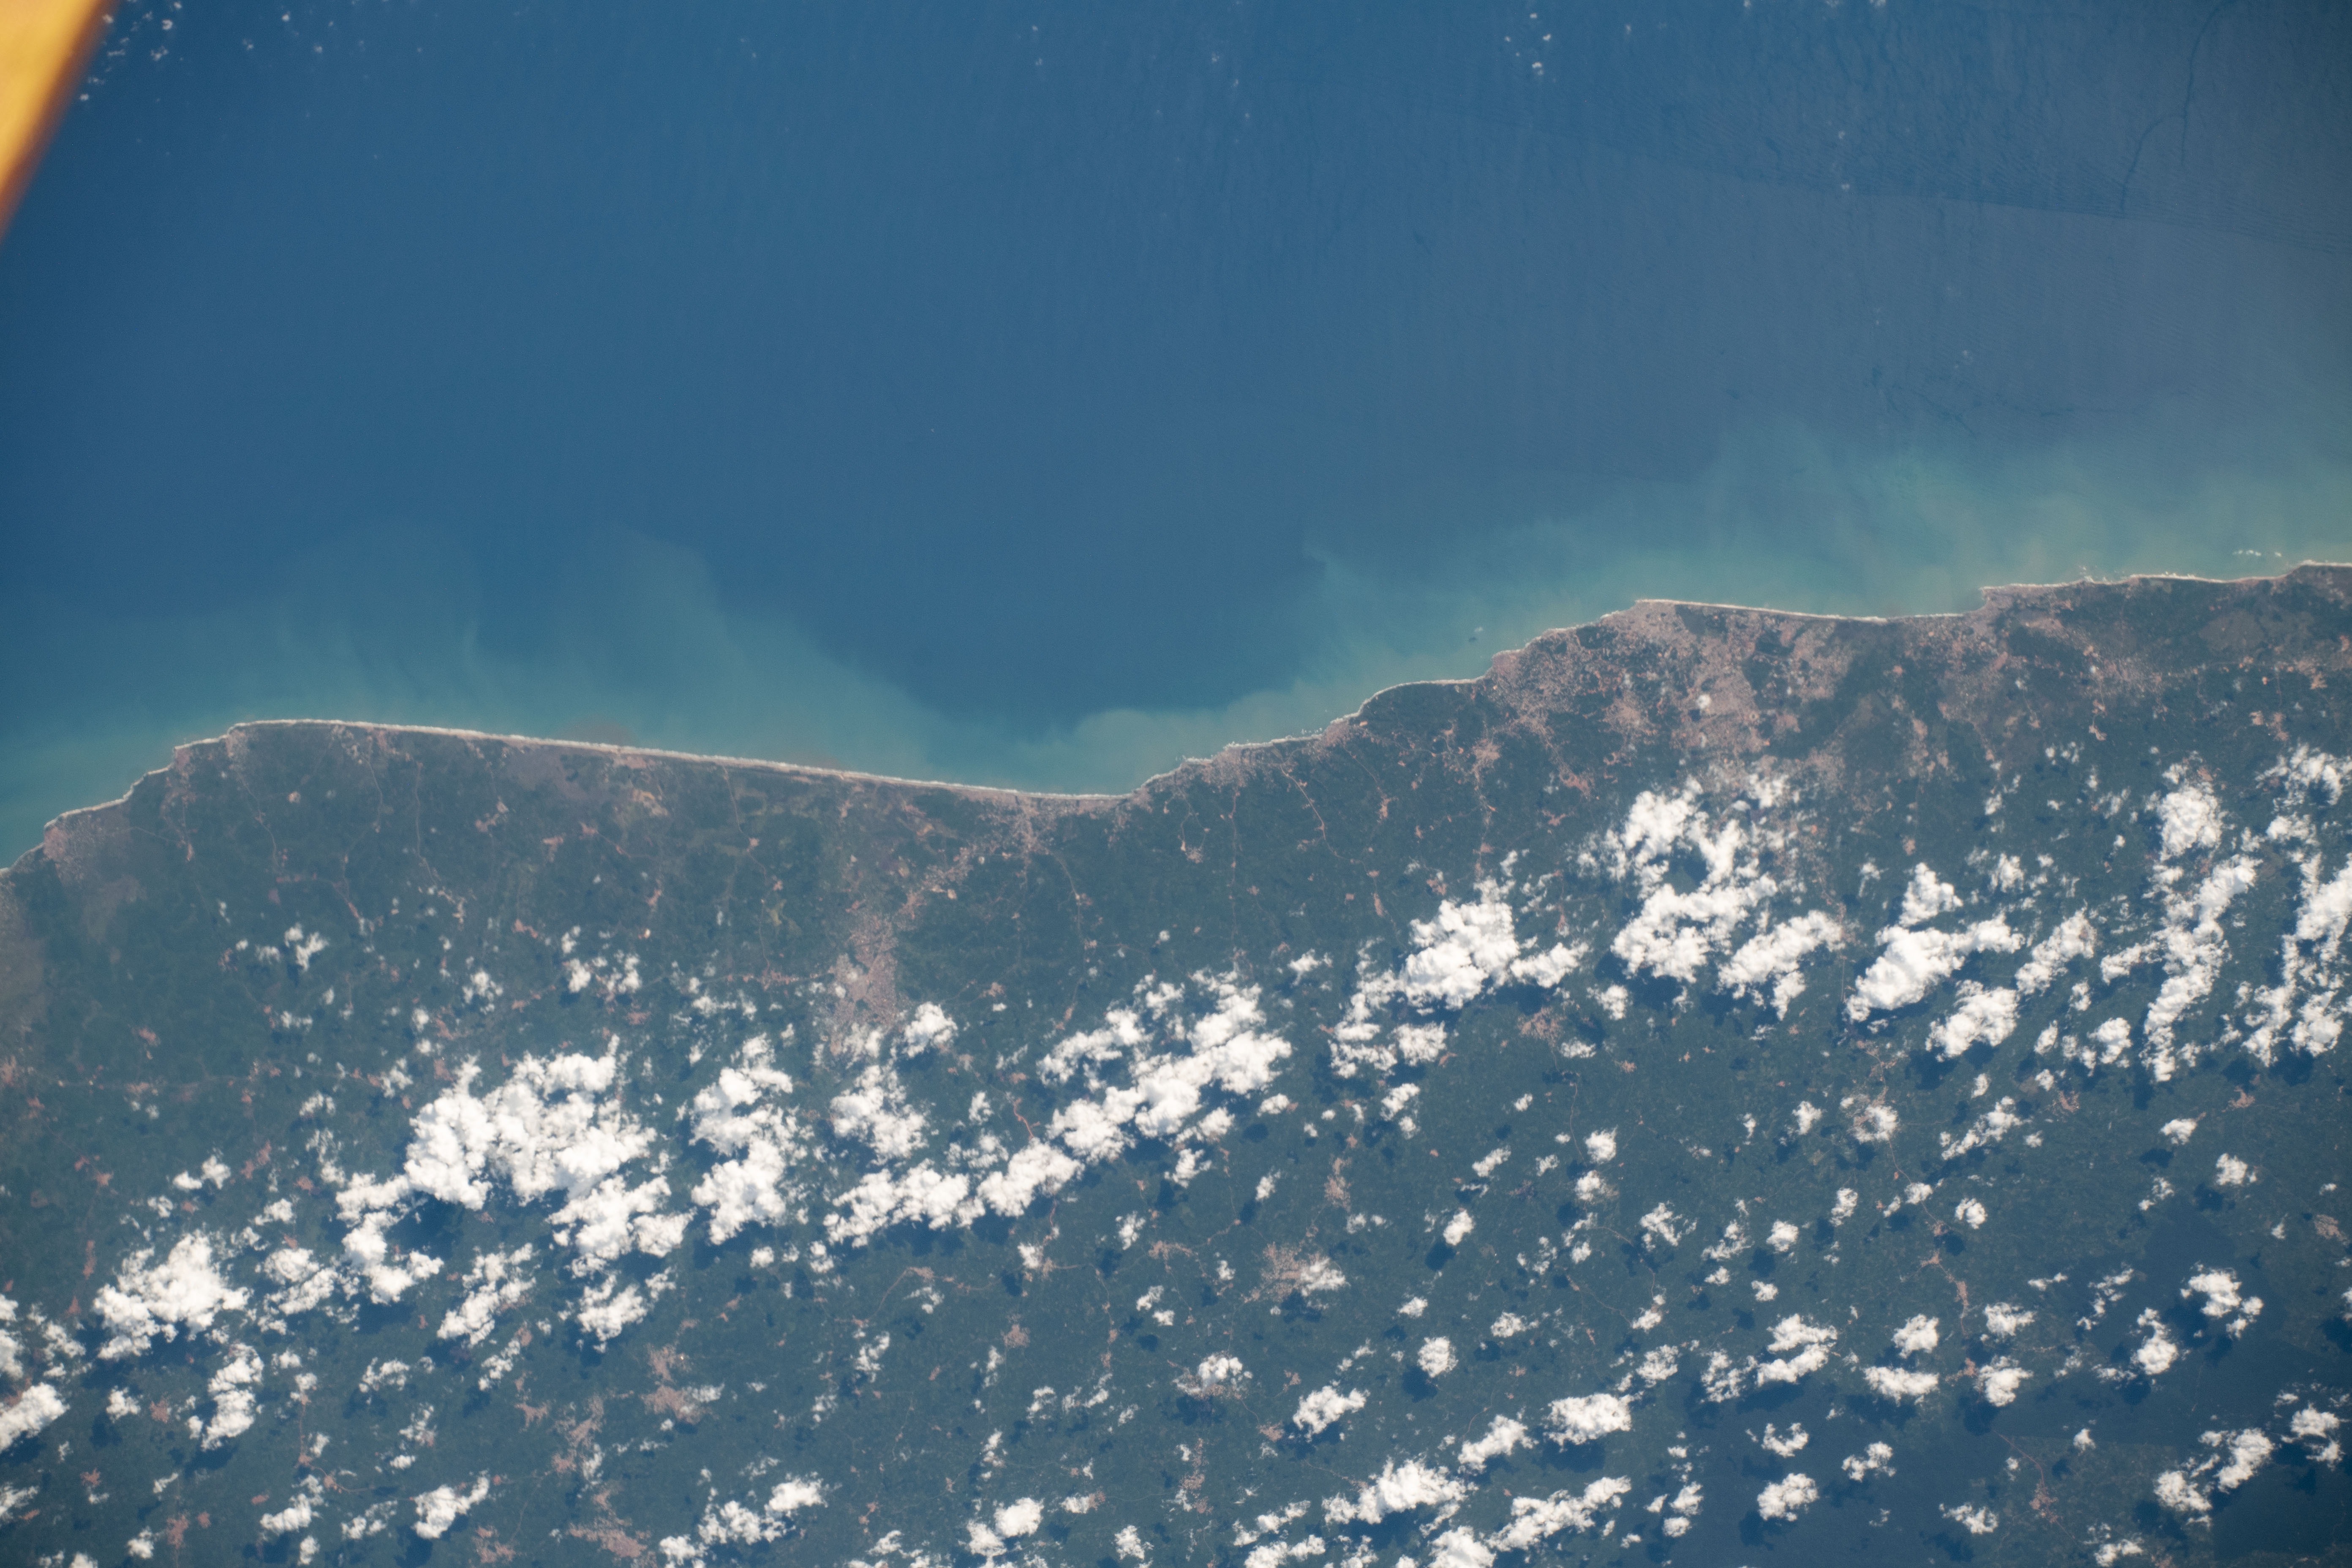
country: GHANA
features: MANKESSIM, MUMFORD, SALTPOND, CAPE COAST
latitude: 5.2
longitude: -1.1
